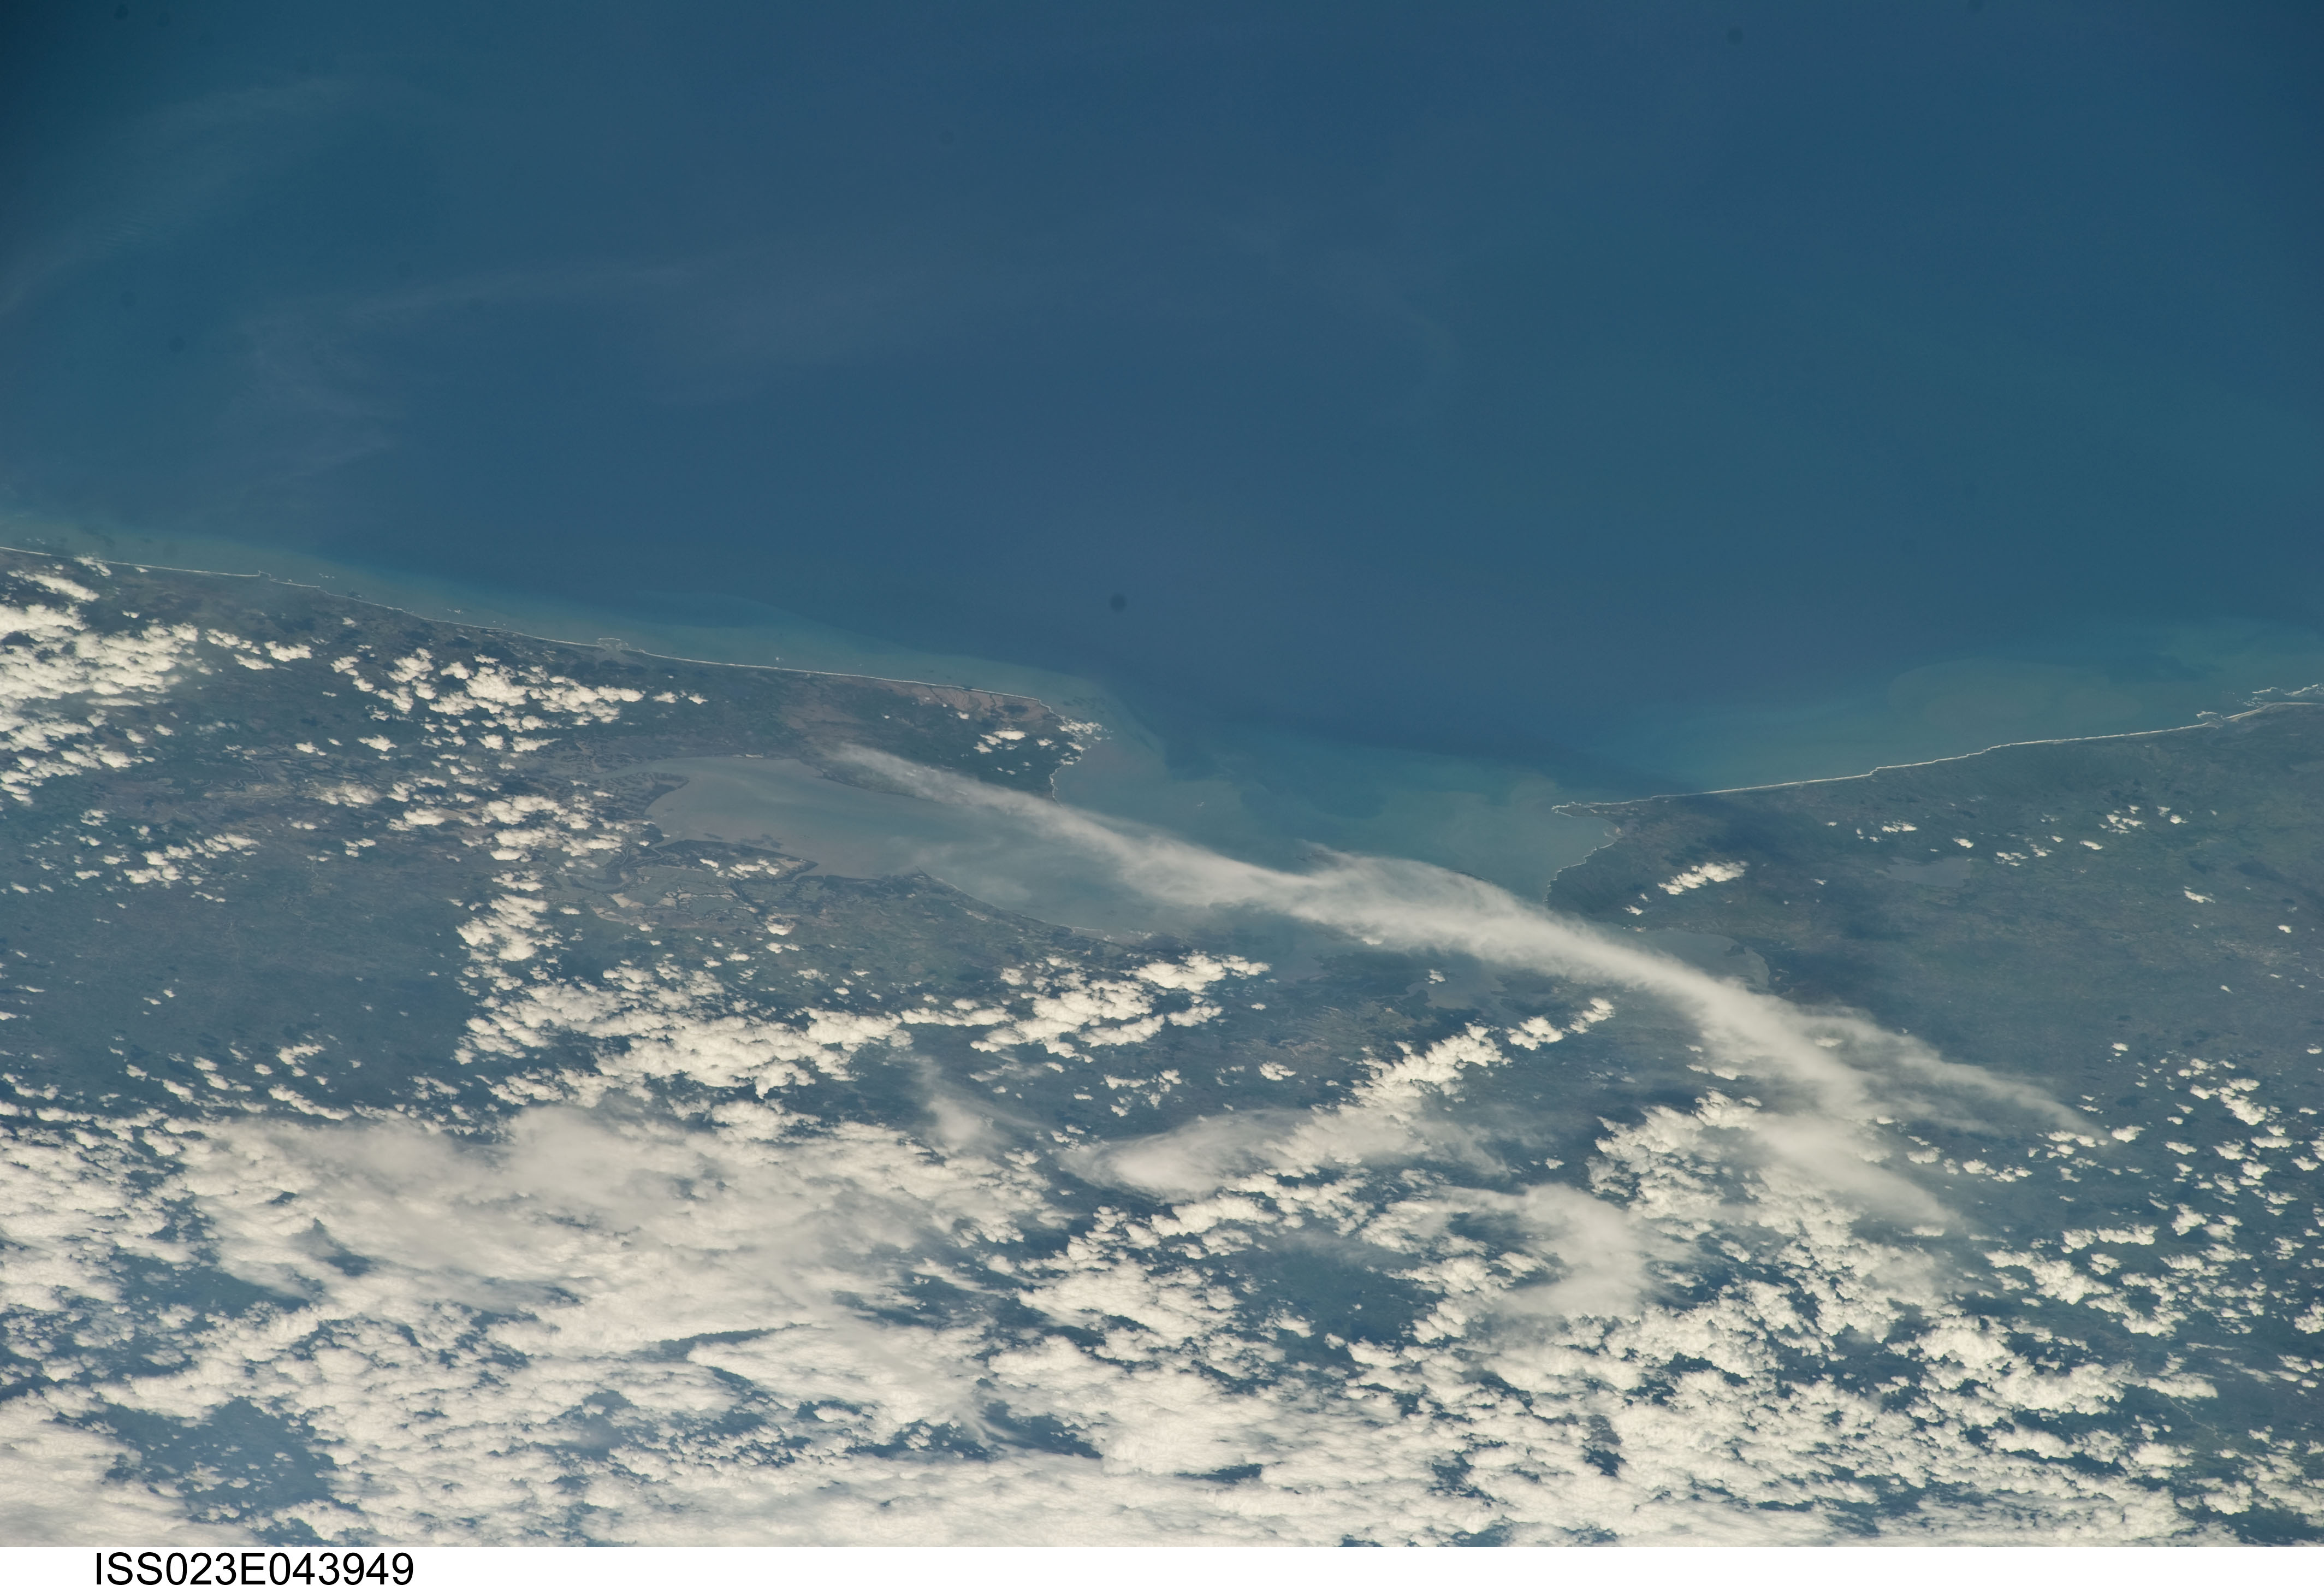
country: NICARAGUA
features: PACIFIC OCEAN COAST AT GULF OF FONSECA
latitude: 13.0
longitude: -87.6
